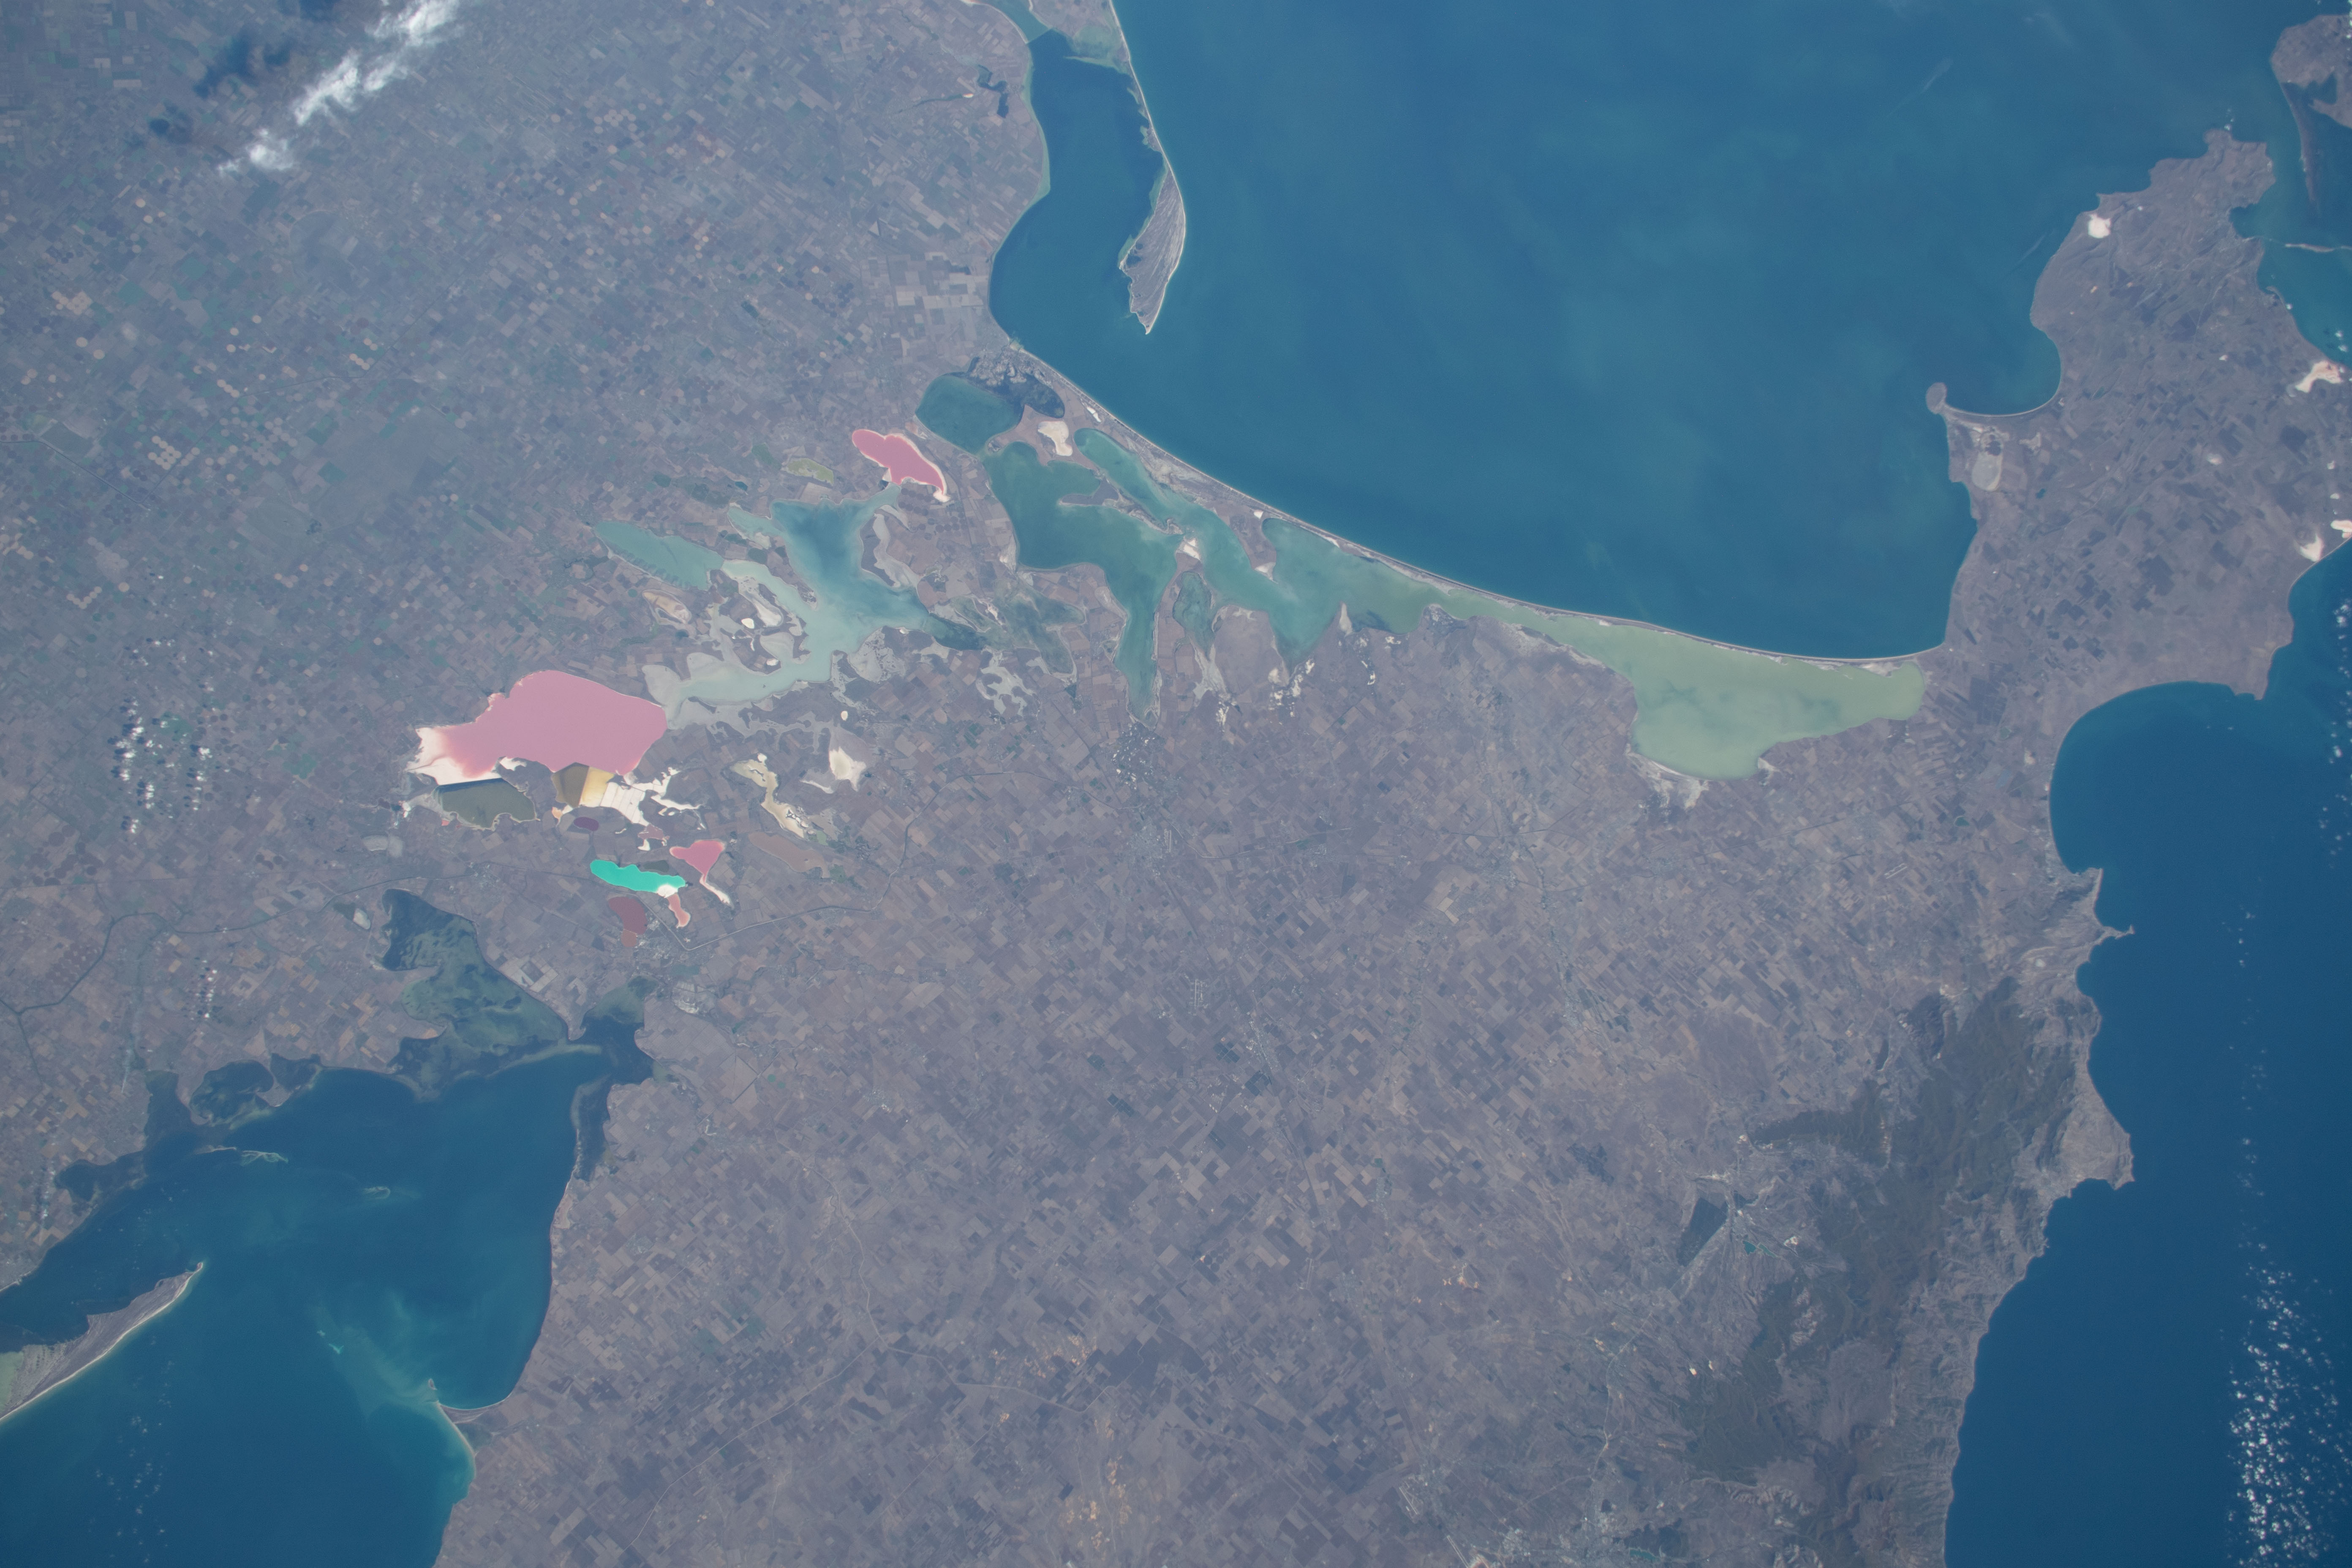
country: UKRAINE
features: KRASNE LAKE, PEREKOP'KA GULF, SEA OF AZOV, BLACK SEA
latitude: 46.0
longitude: 34.5
